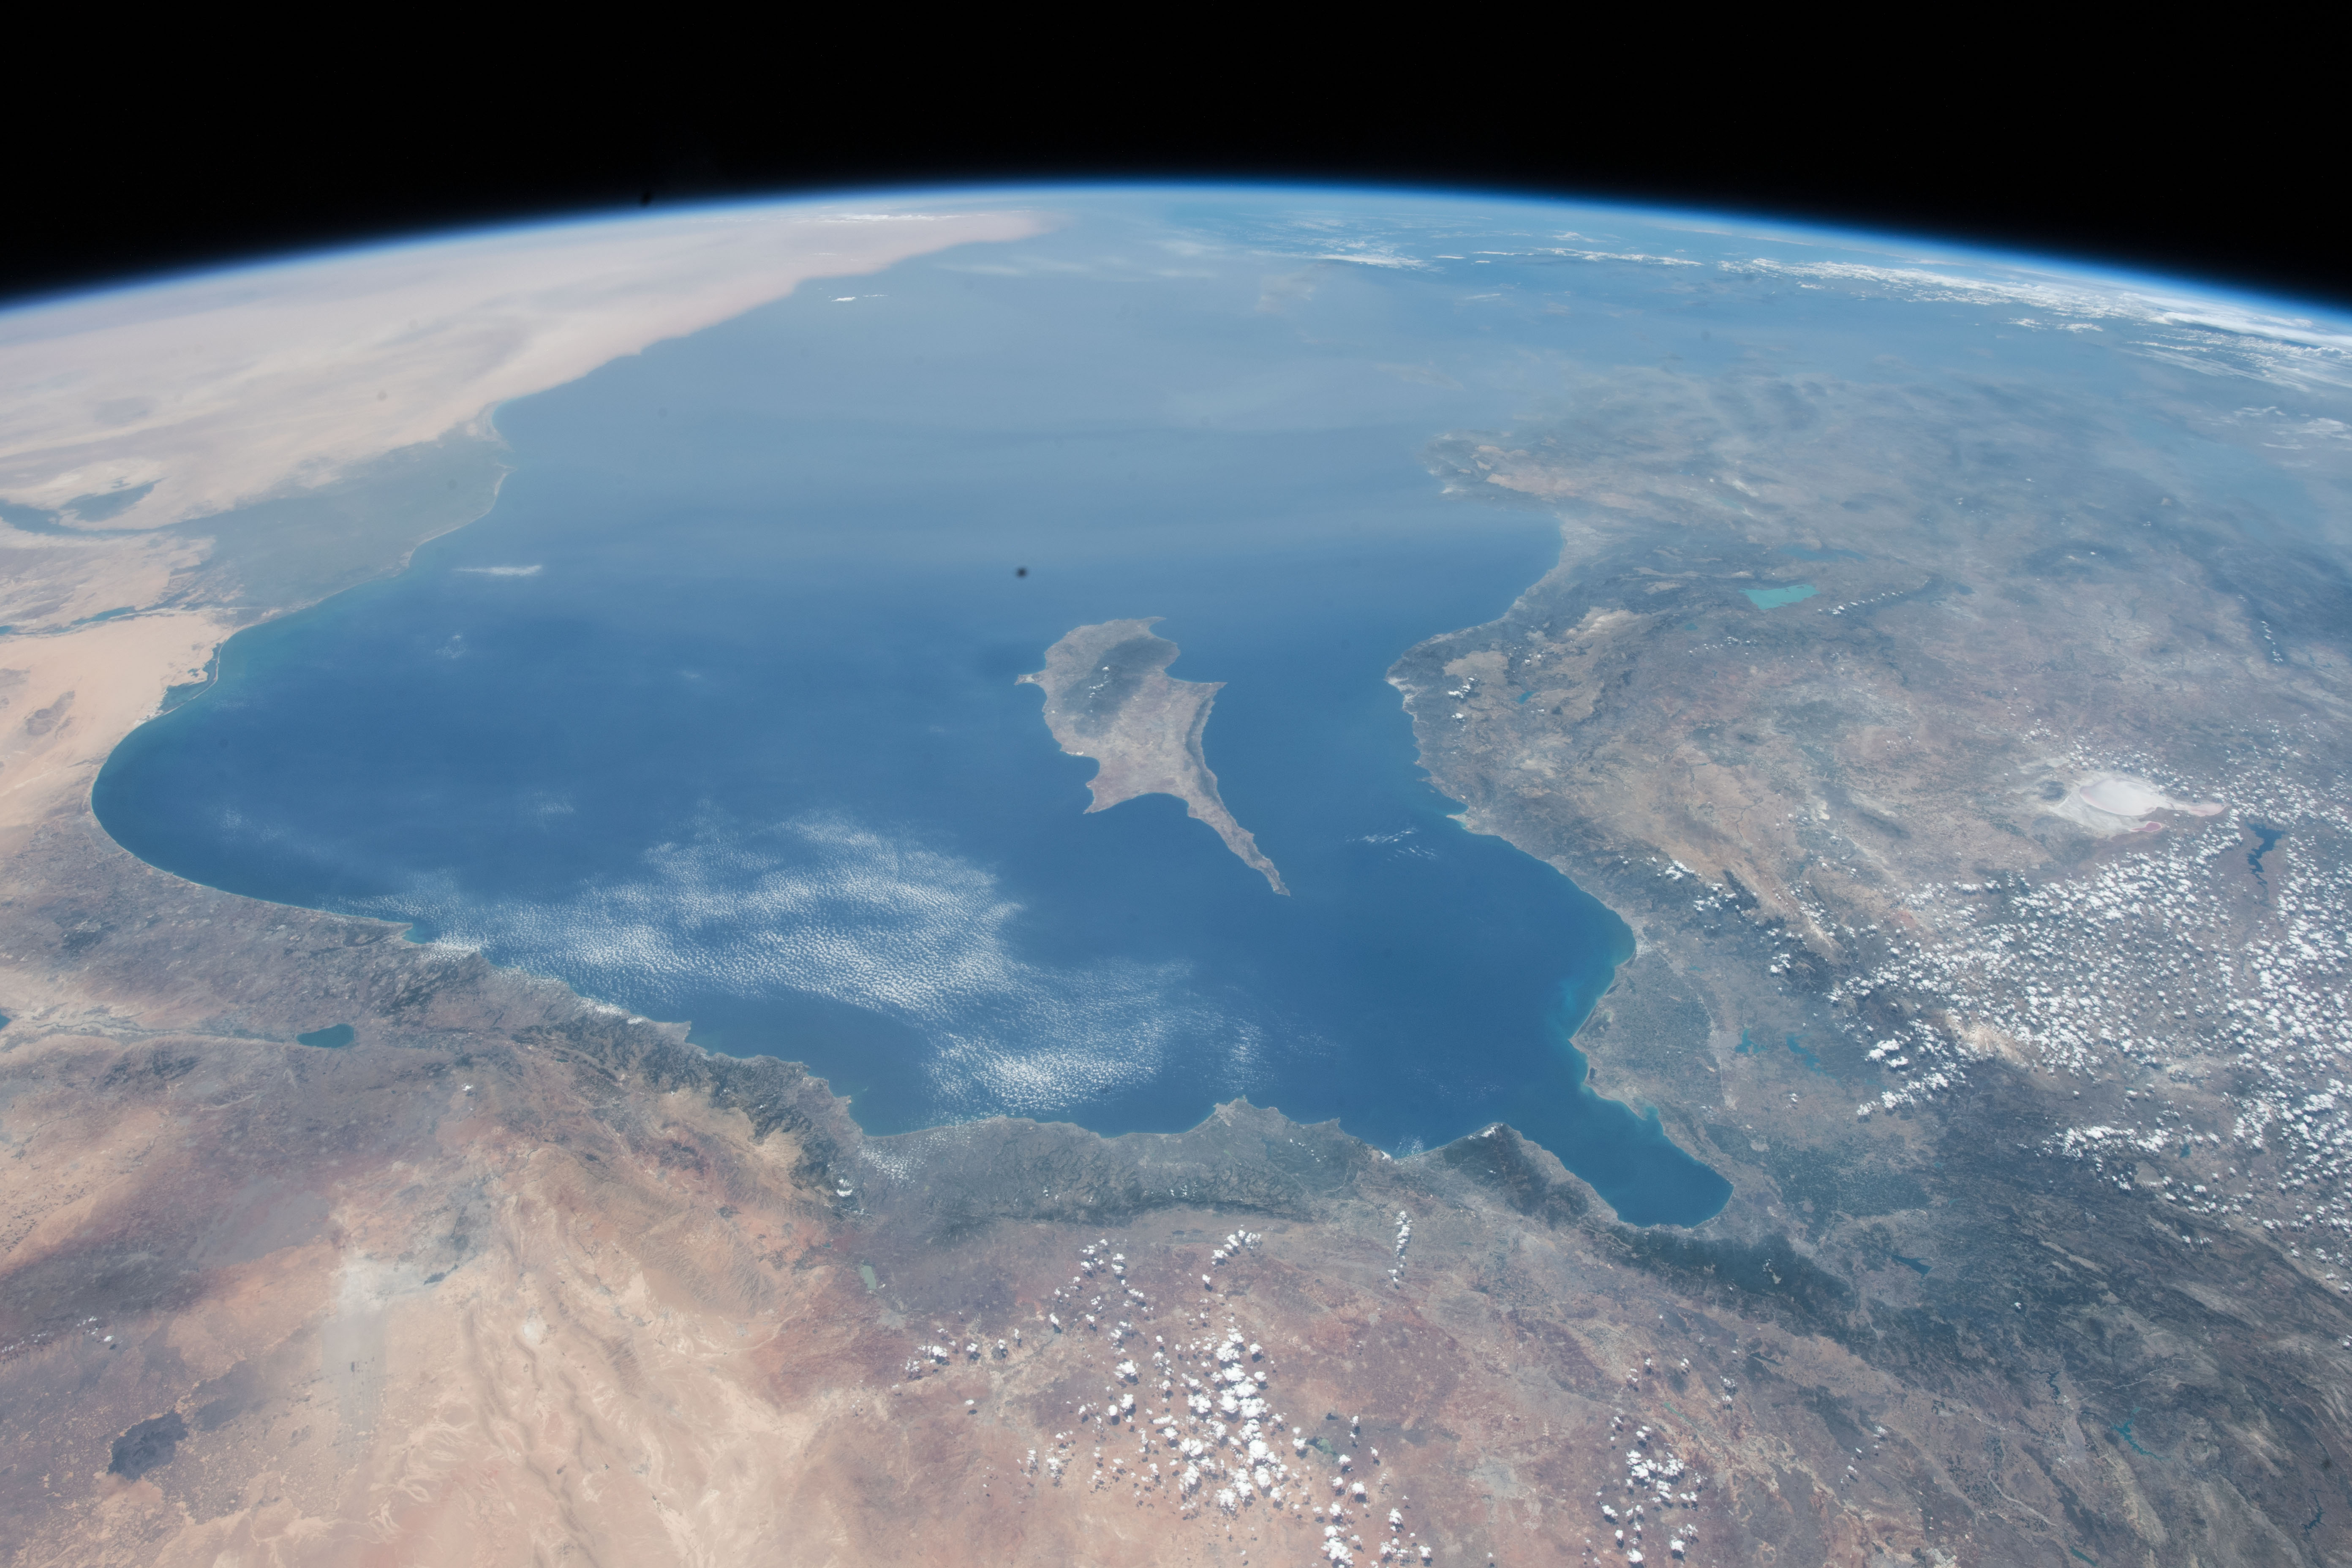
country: CYPRUS
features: CYPRUS ISLAND, TURKEY, SYRIA, LEBANON, MEDITERRANEAN SEA, ISRAEL, EGYPT, NILE RIVER DELTA, EARTH LIMB
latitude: 35.0
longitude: 34.0
